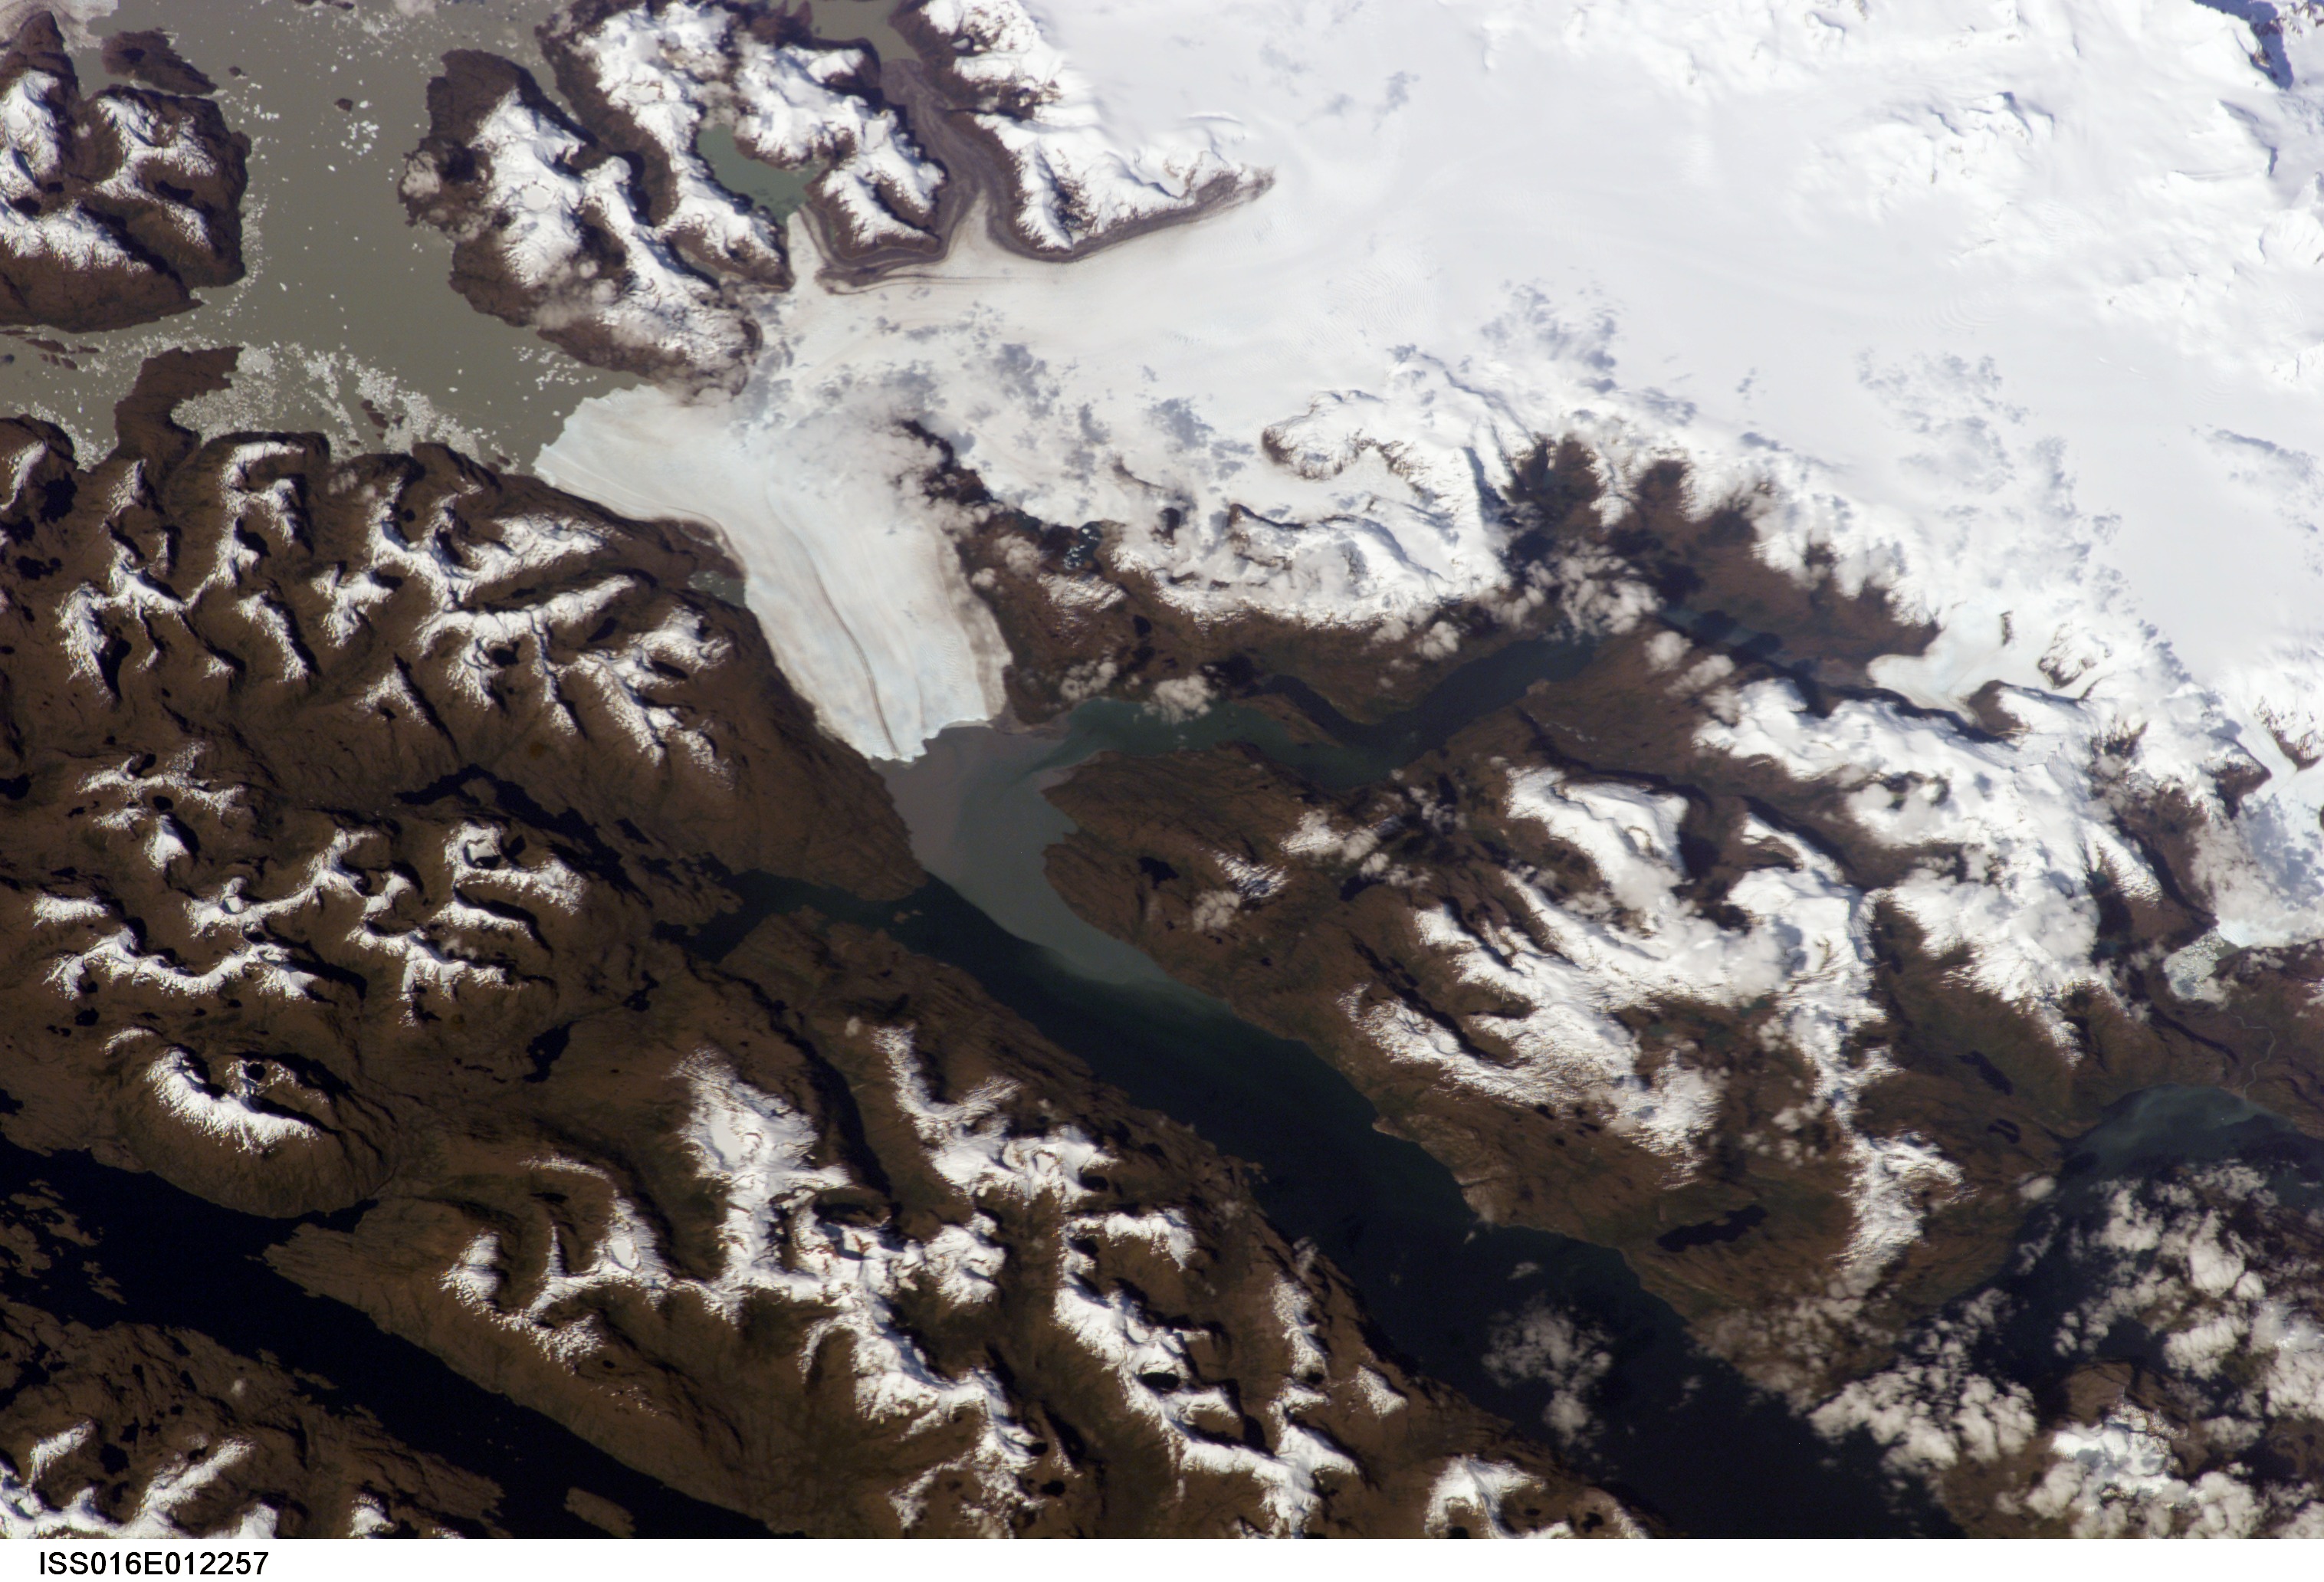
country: CHILE
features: BRUGGEN GLACIER, FJORDS, ICE
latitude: -49.5
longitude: -74.0
